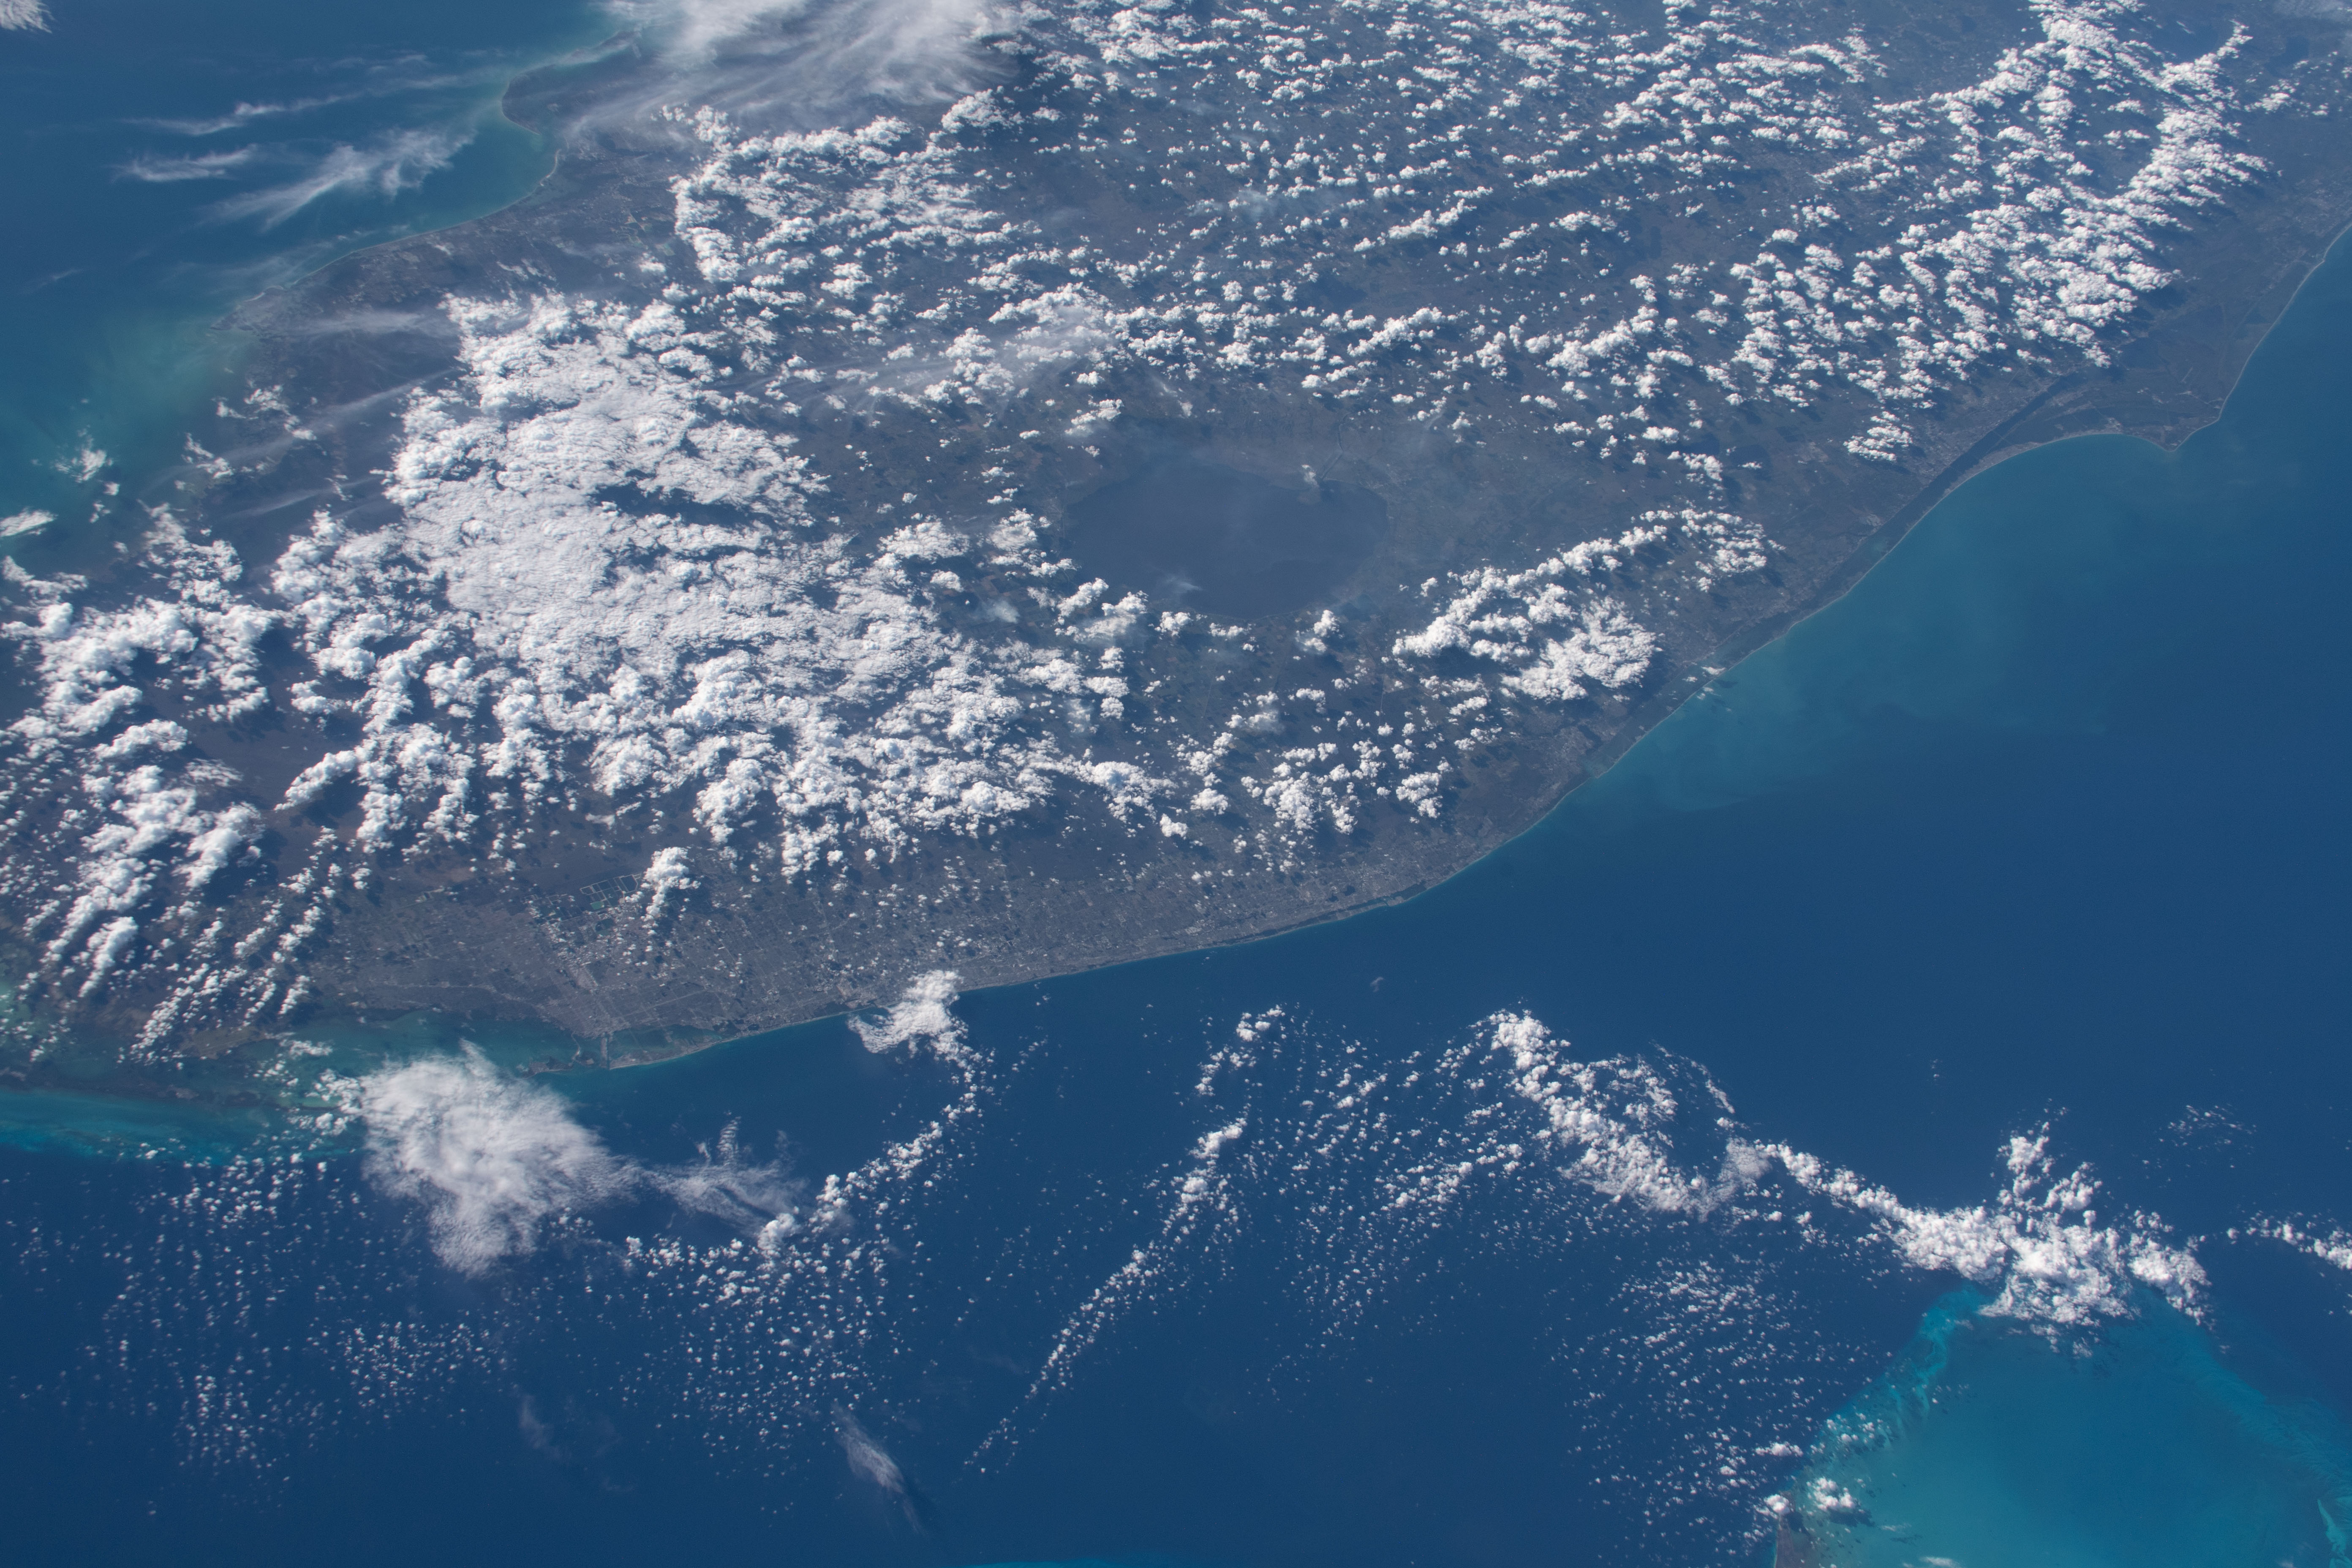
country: USA-FLORIDA
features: NORTH ATLANTIC OCEAN, MIAMI, LAKE OKEECHOBEE, CAPE CANAVERAL AIR FORCE STATION
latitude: 26.0
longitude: -80.5
